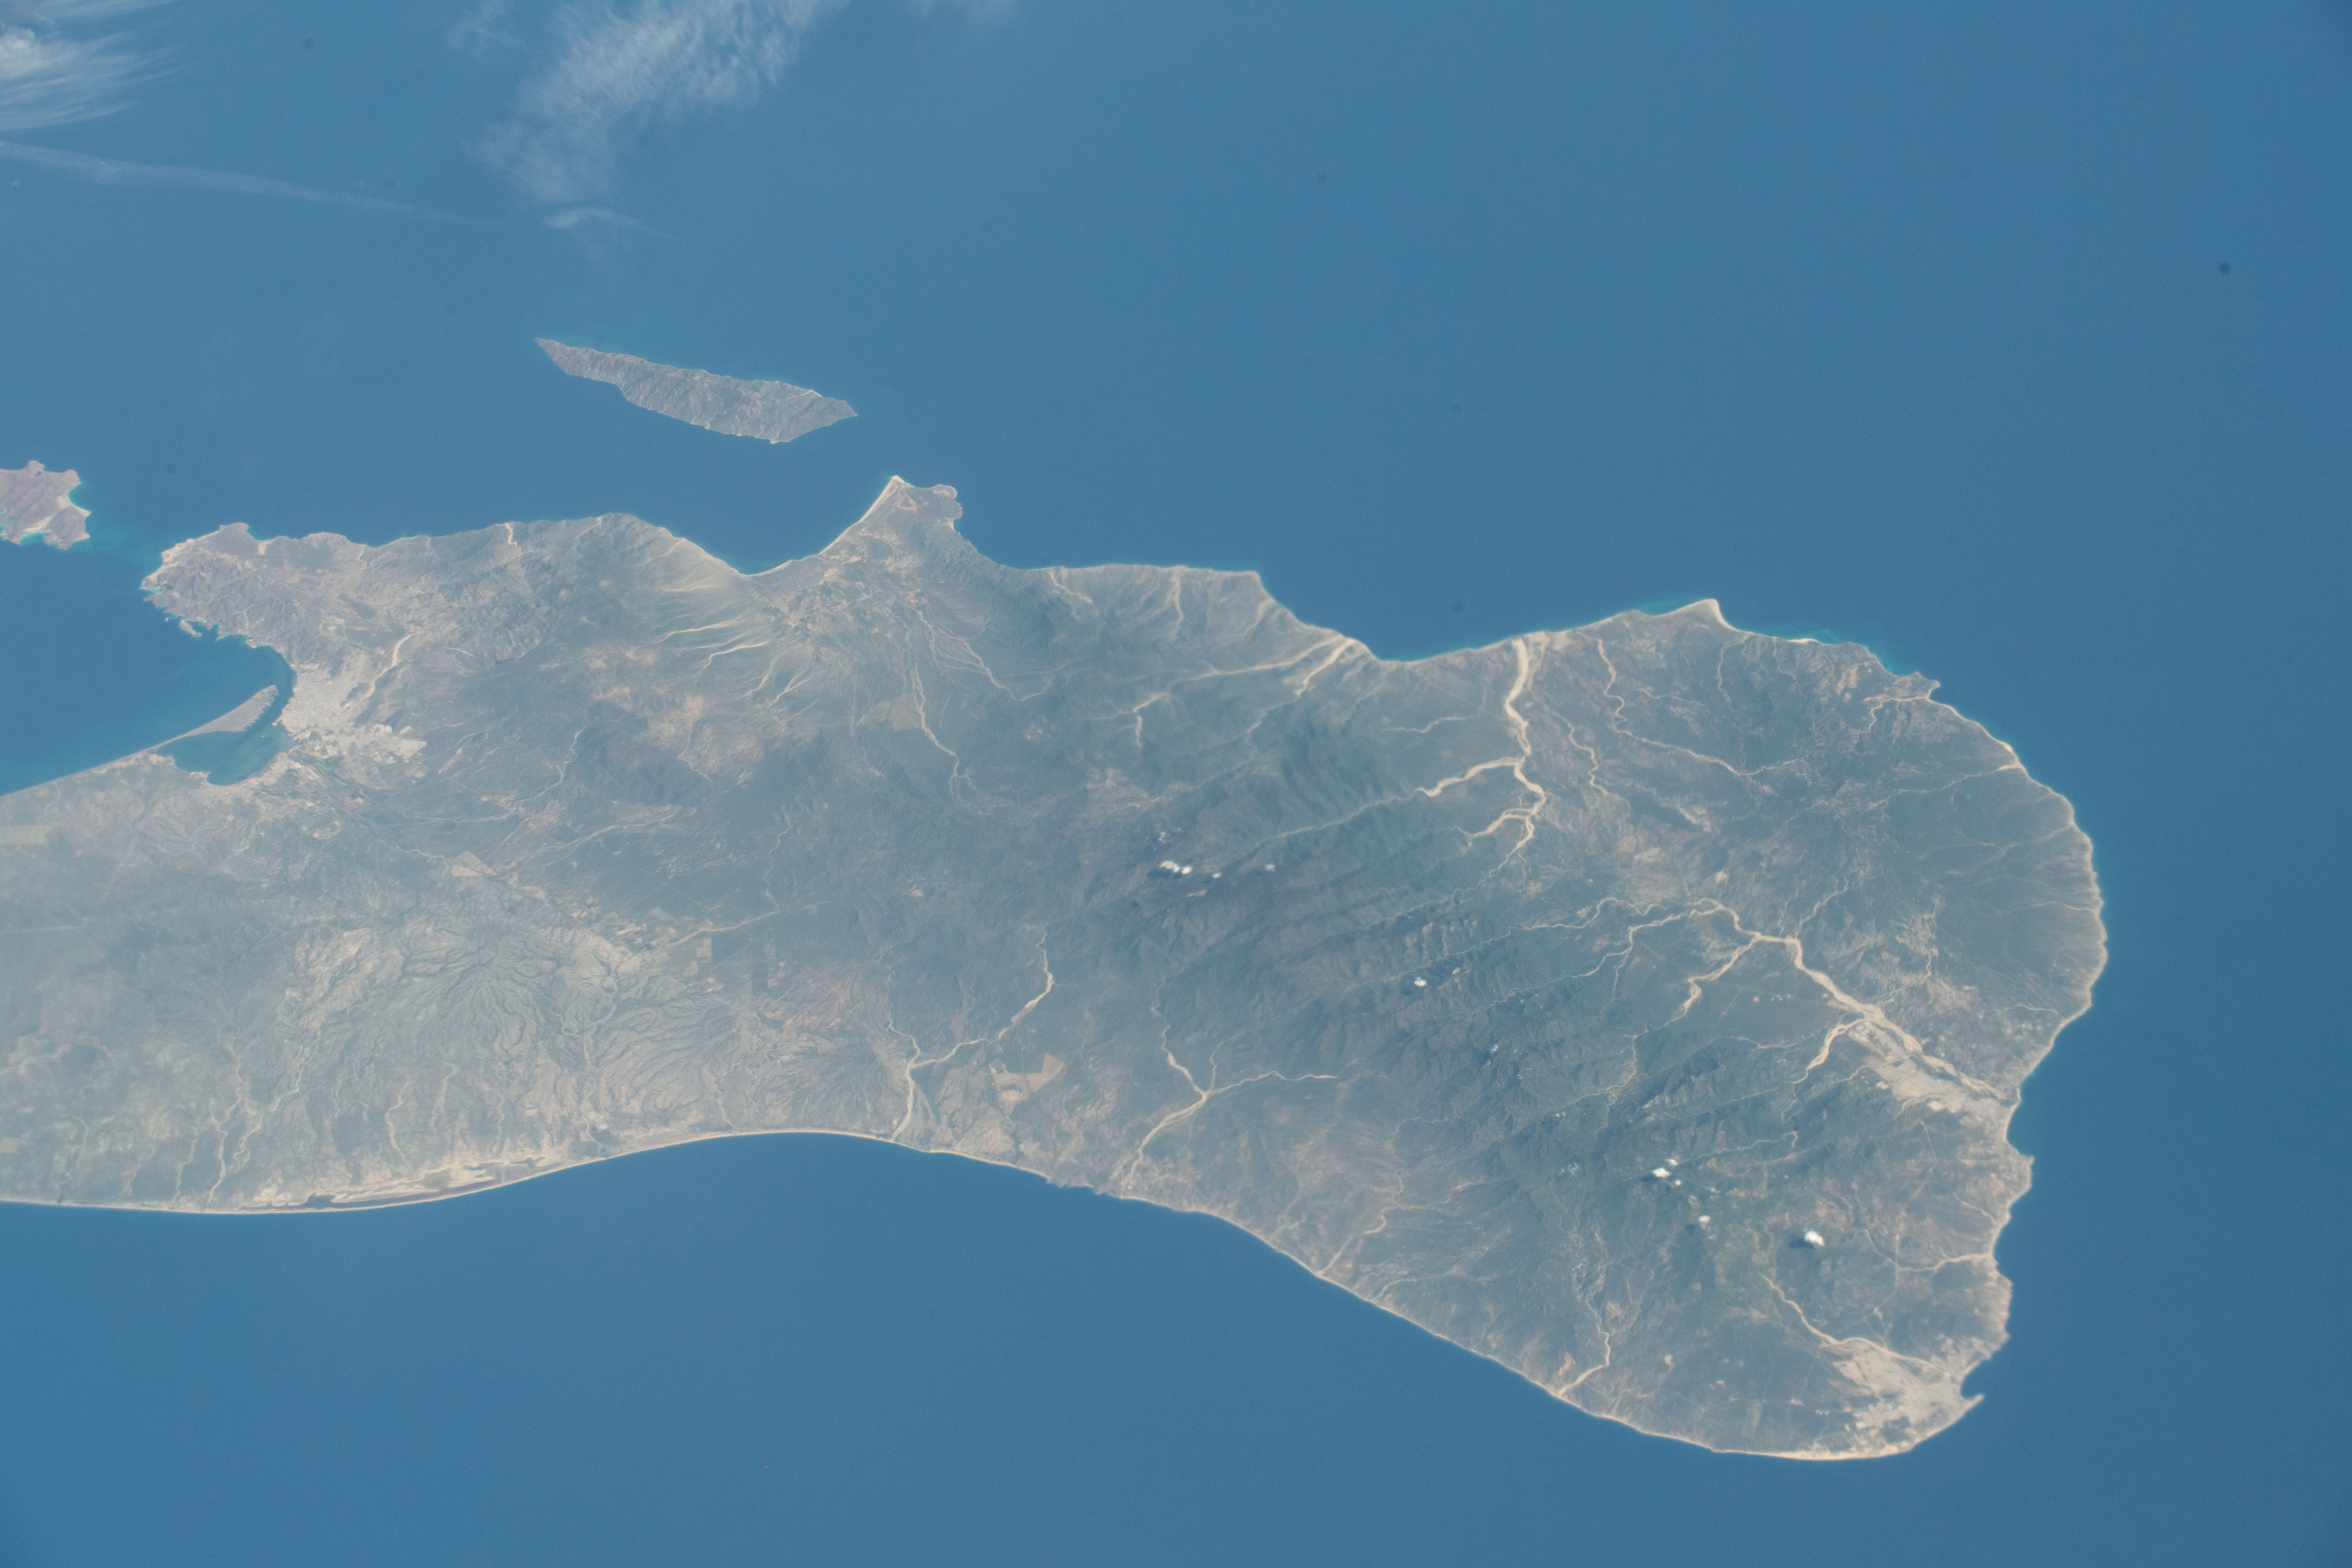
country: MEXICO
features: BAJA CALIFORNIA SUR, CERRALVO TROUGH
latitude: 23.7
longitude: -109.9
